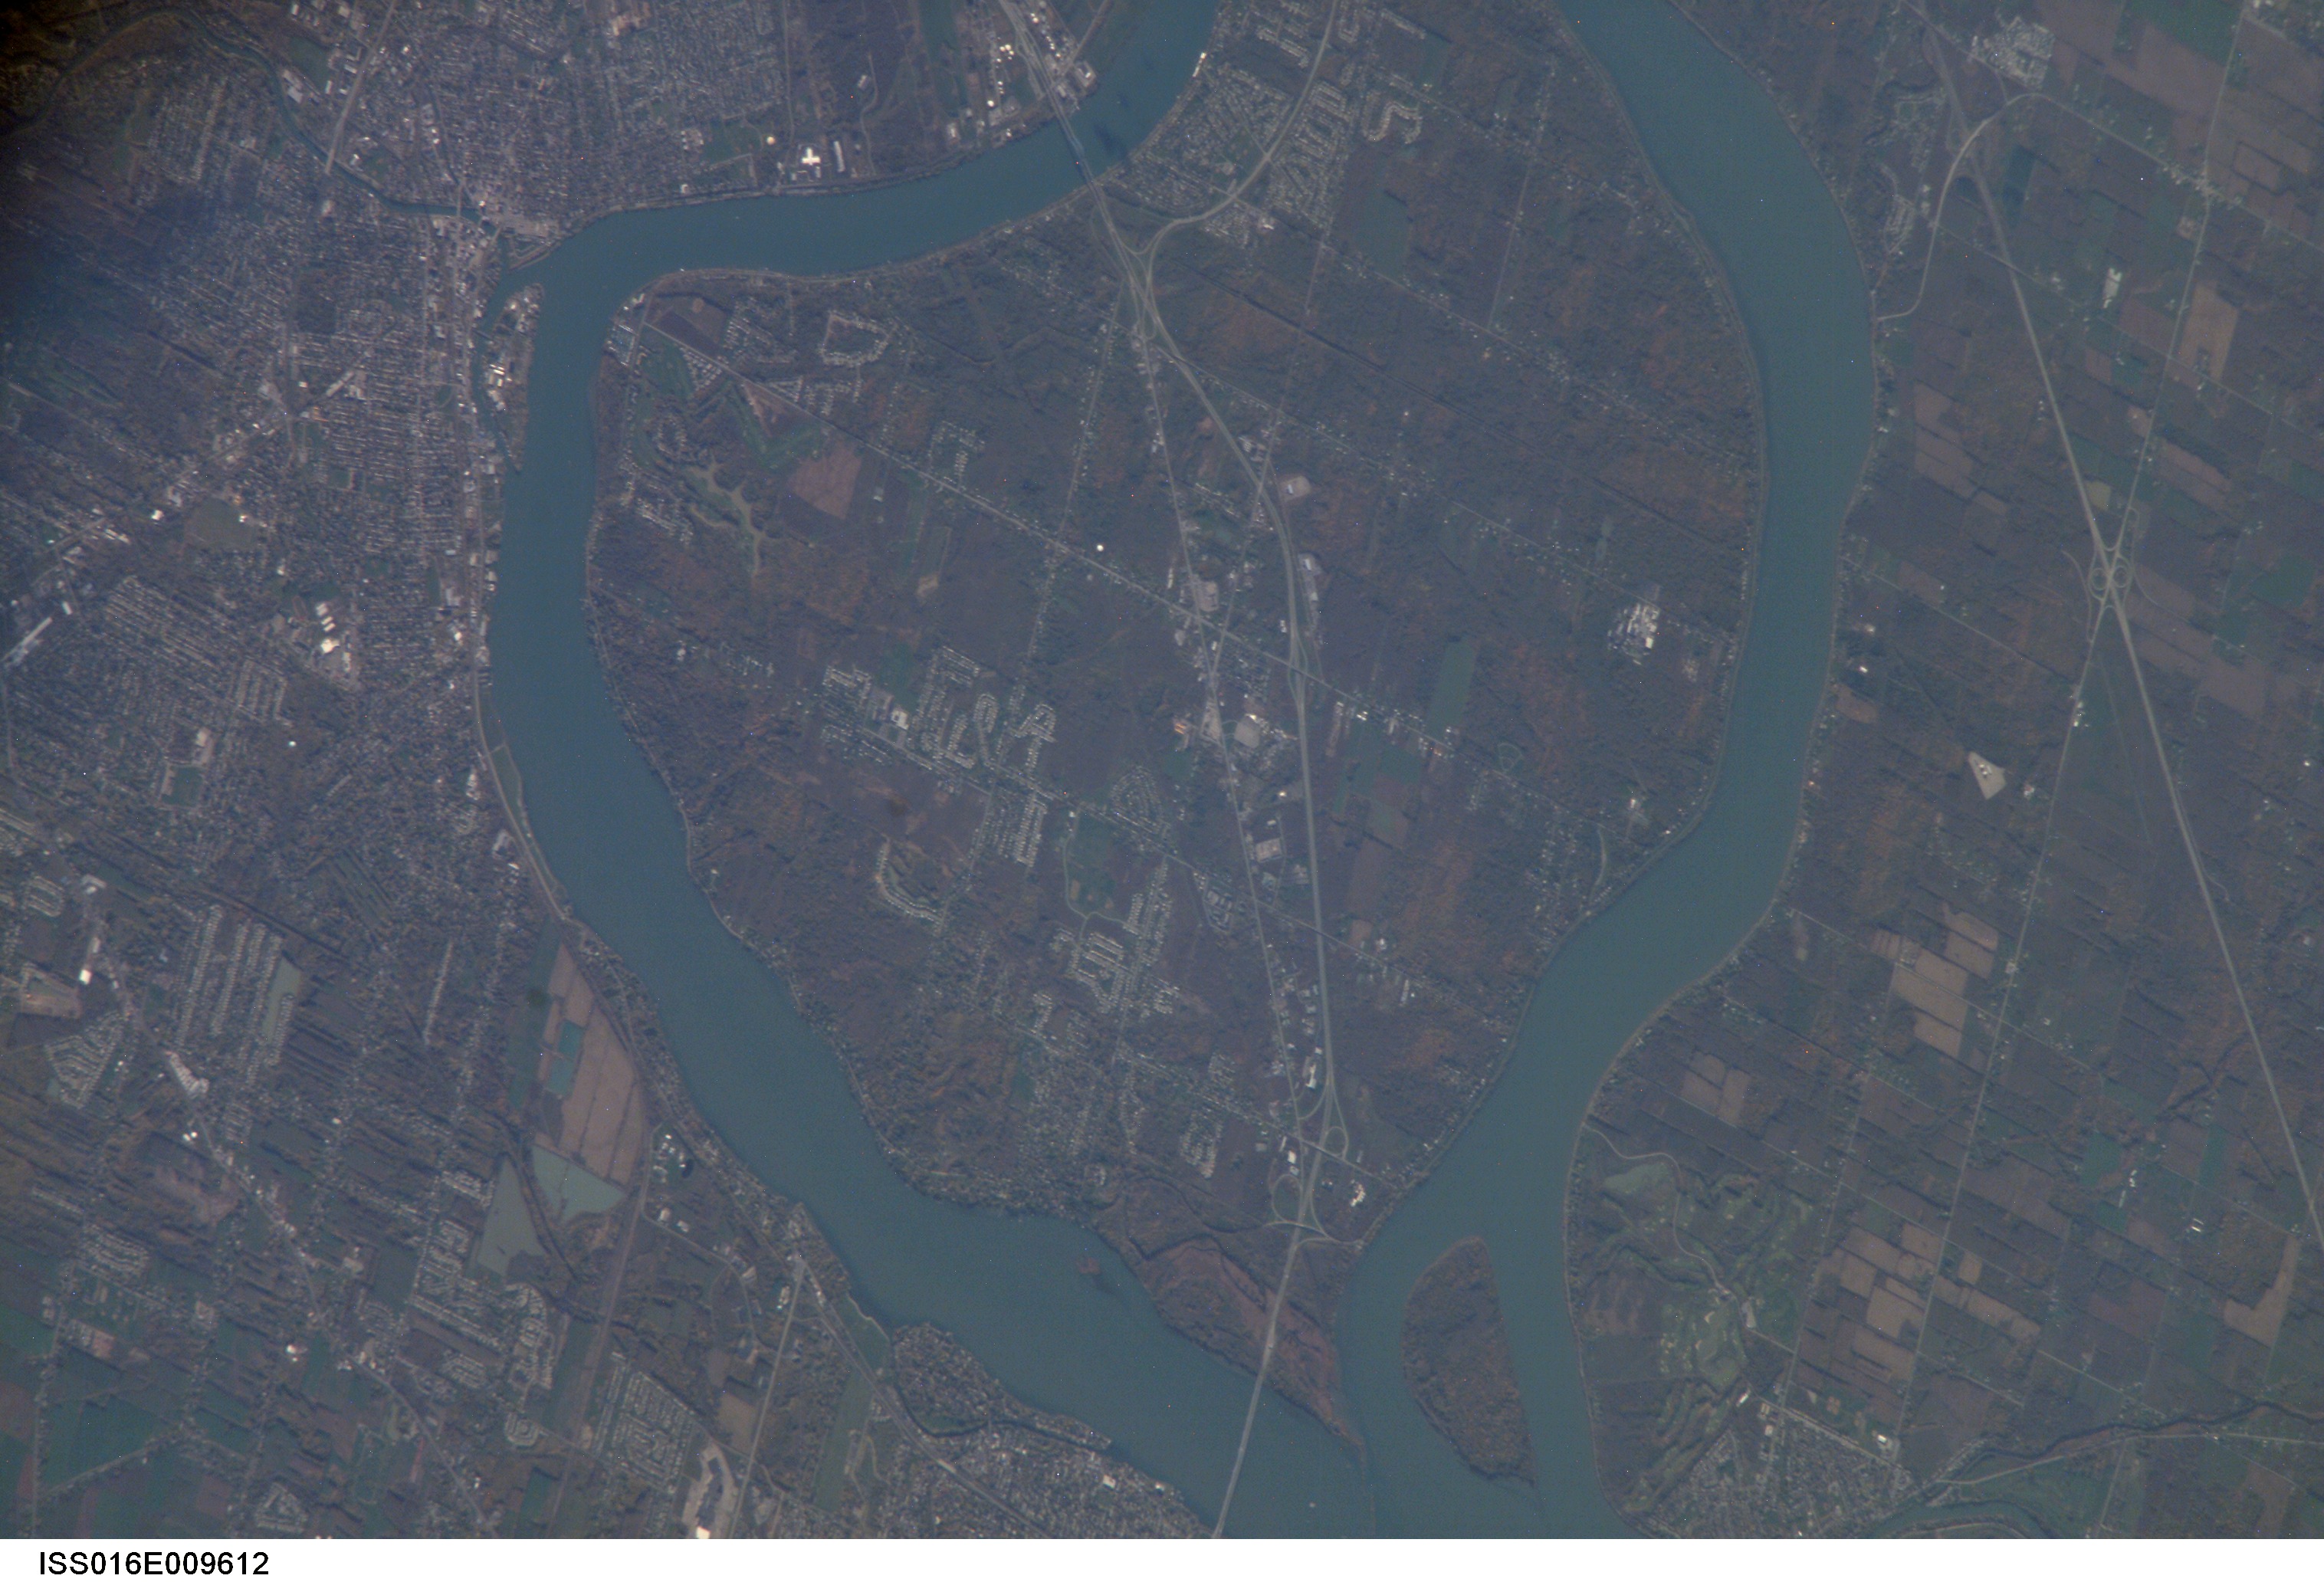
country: USA-NEW YORK
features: GRAND ISLAND, NIAGARA RIVER
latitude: 43.0
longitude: -78.9
